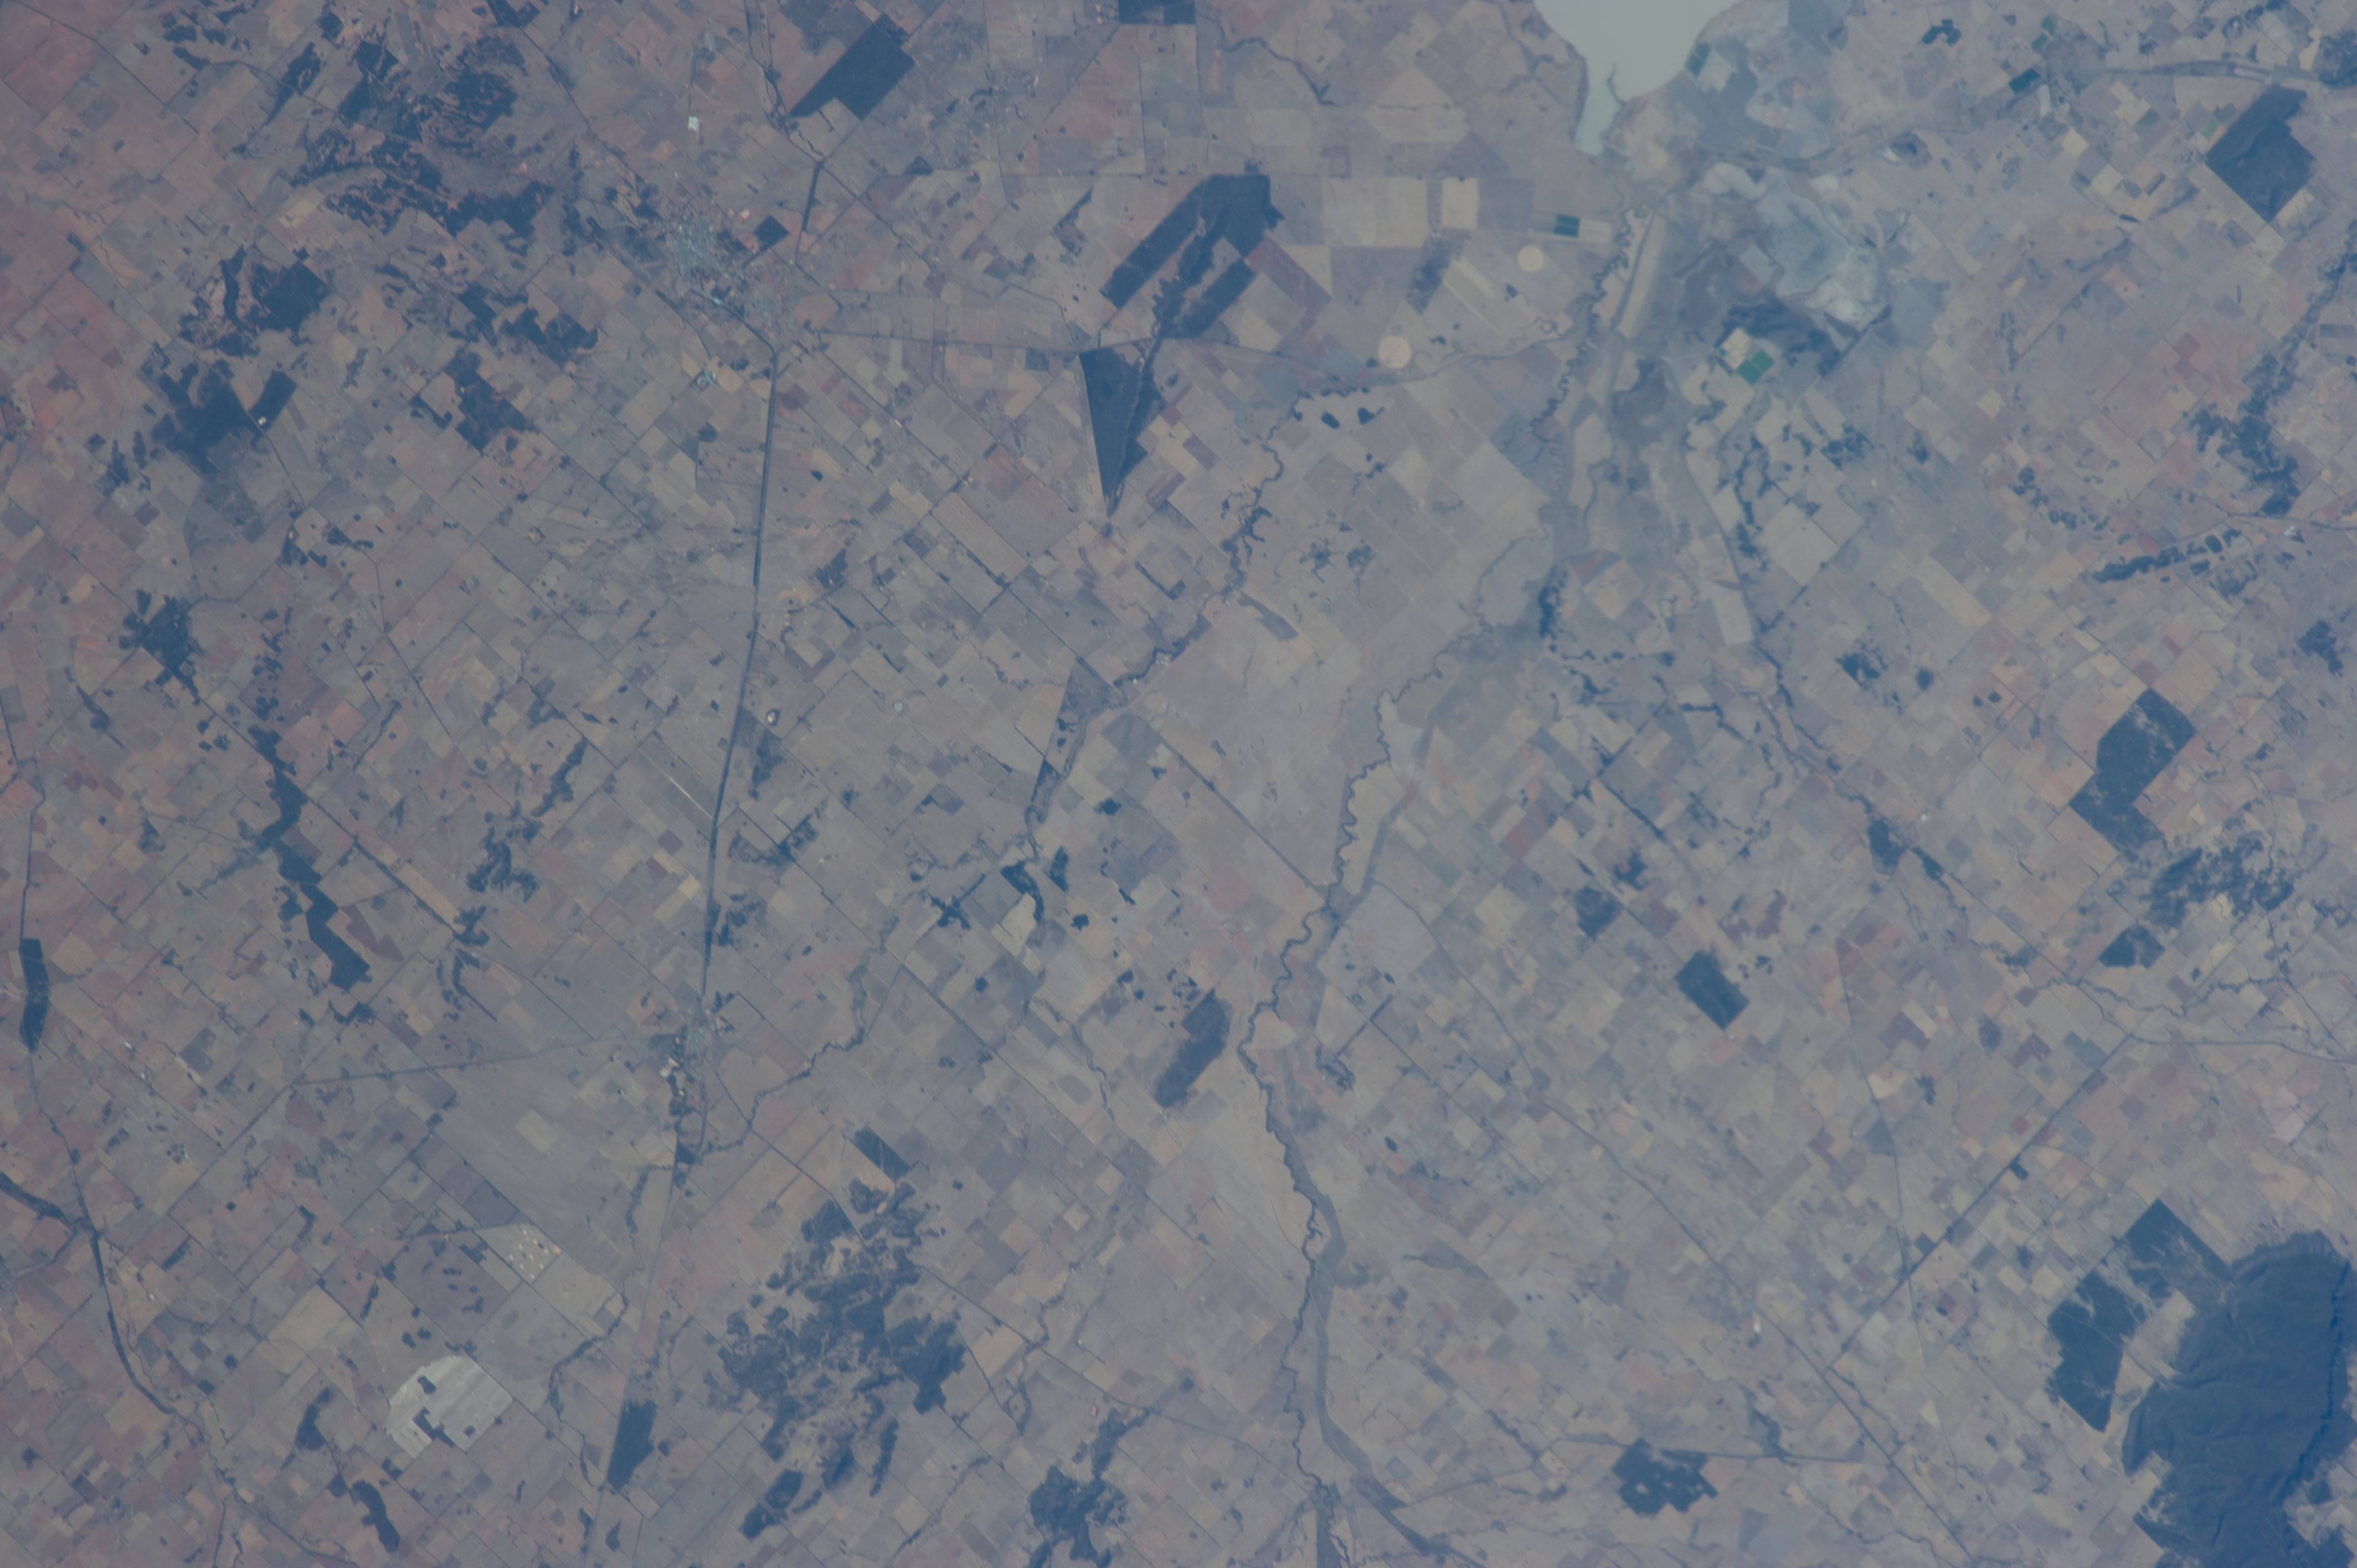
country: AUSTRALIA-NSW
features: WEST WYALONG, AGR.
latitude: -33.9
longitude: 147.6
